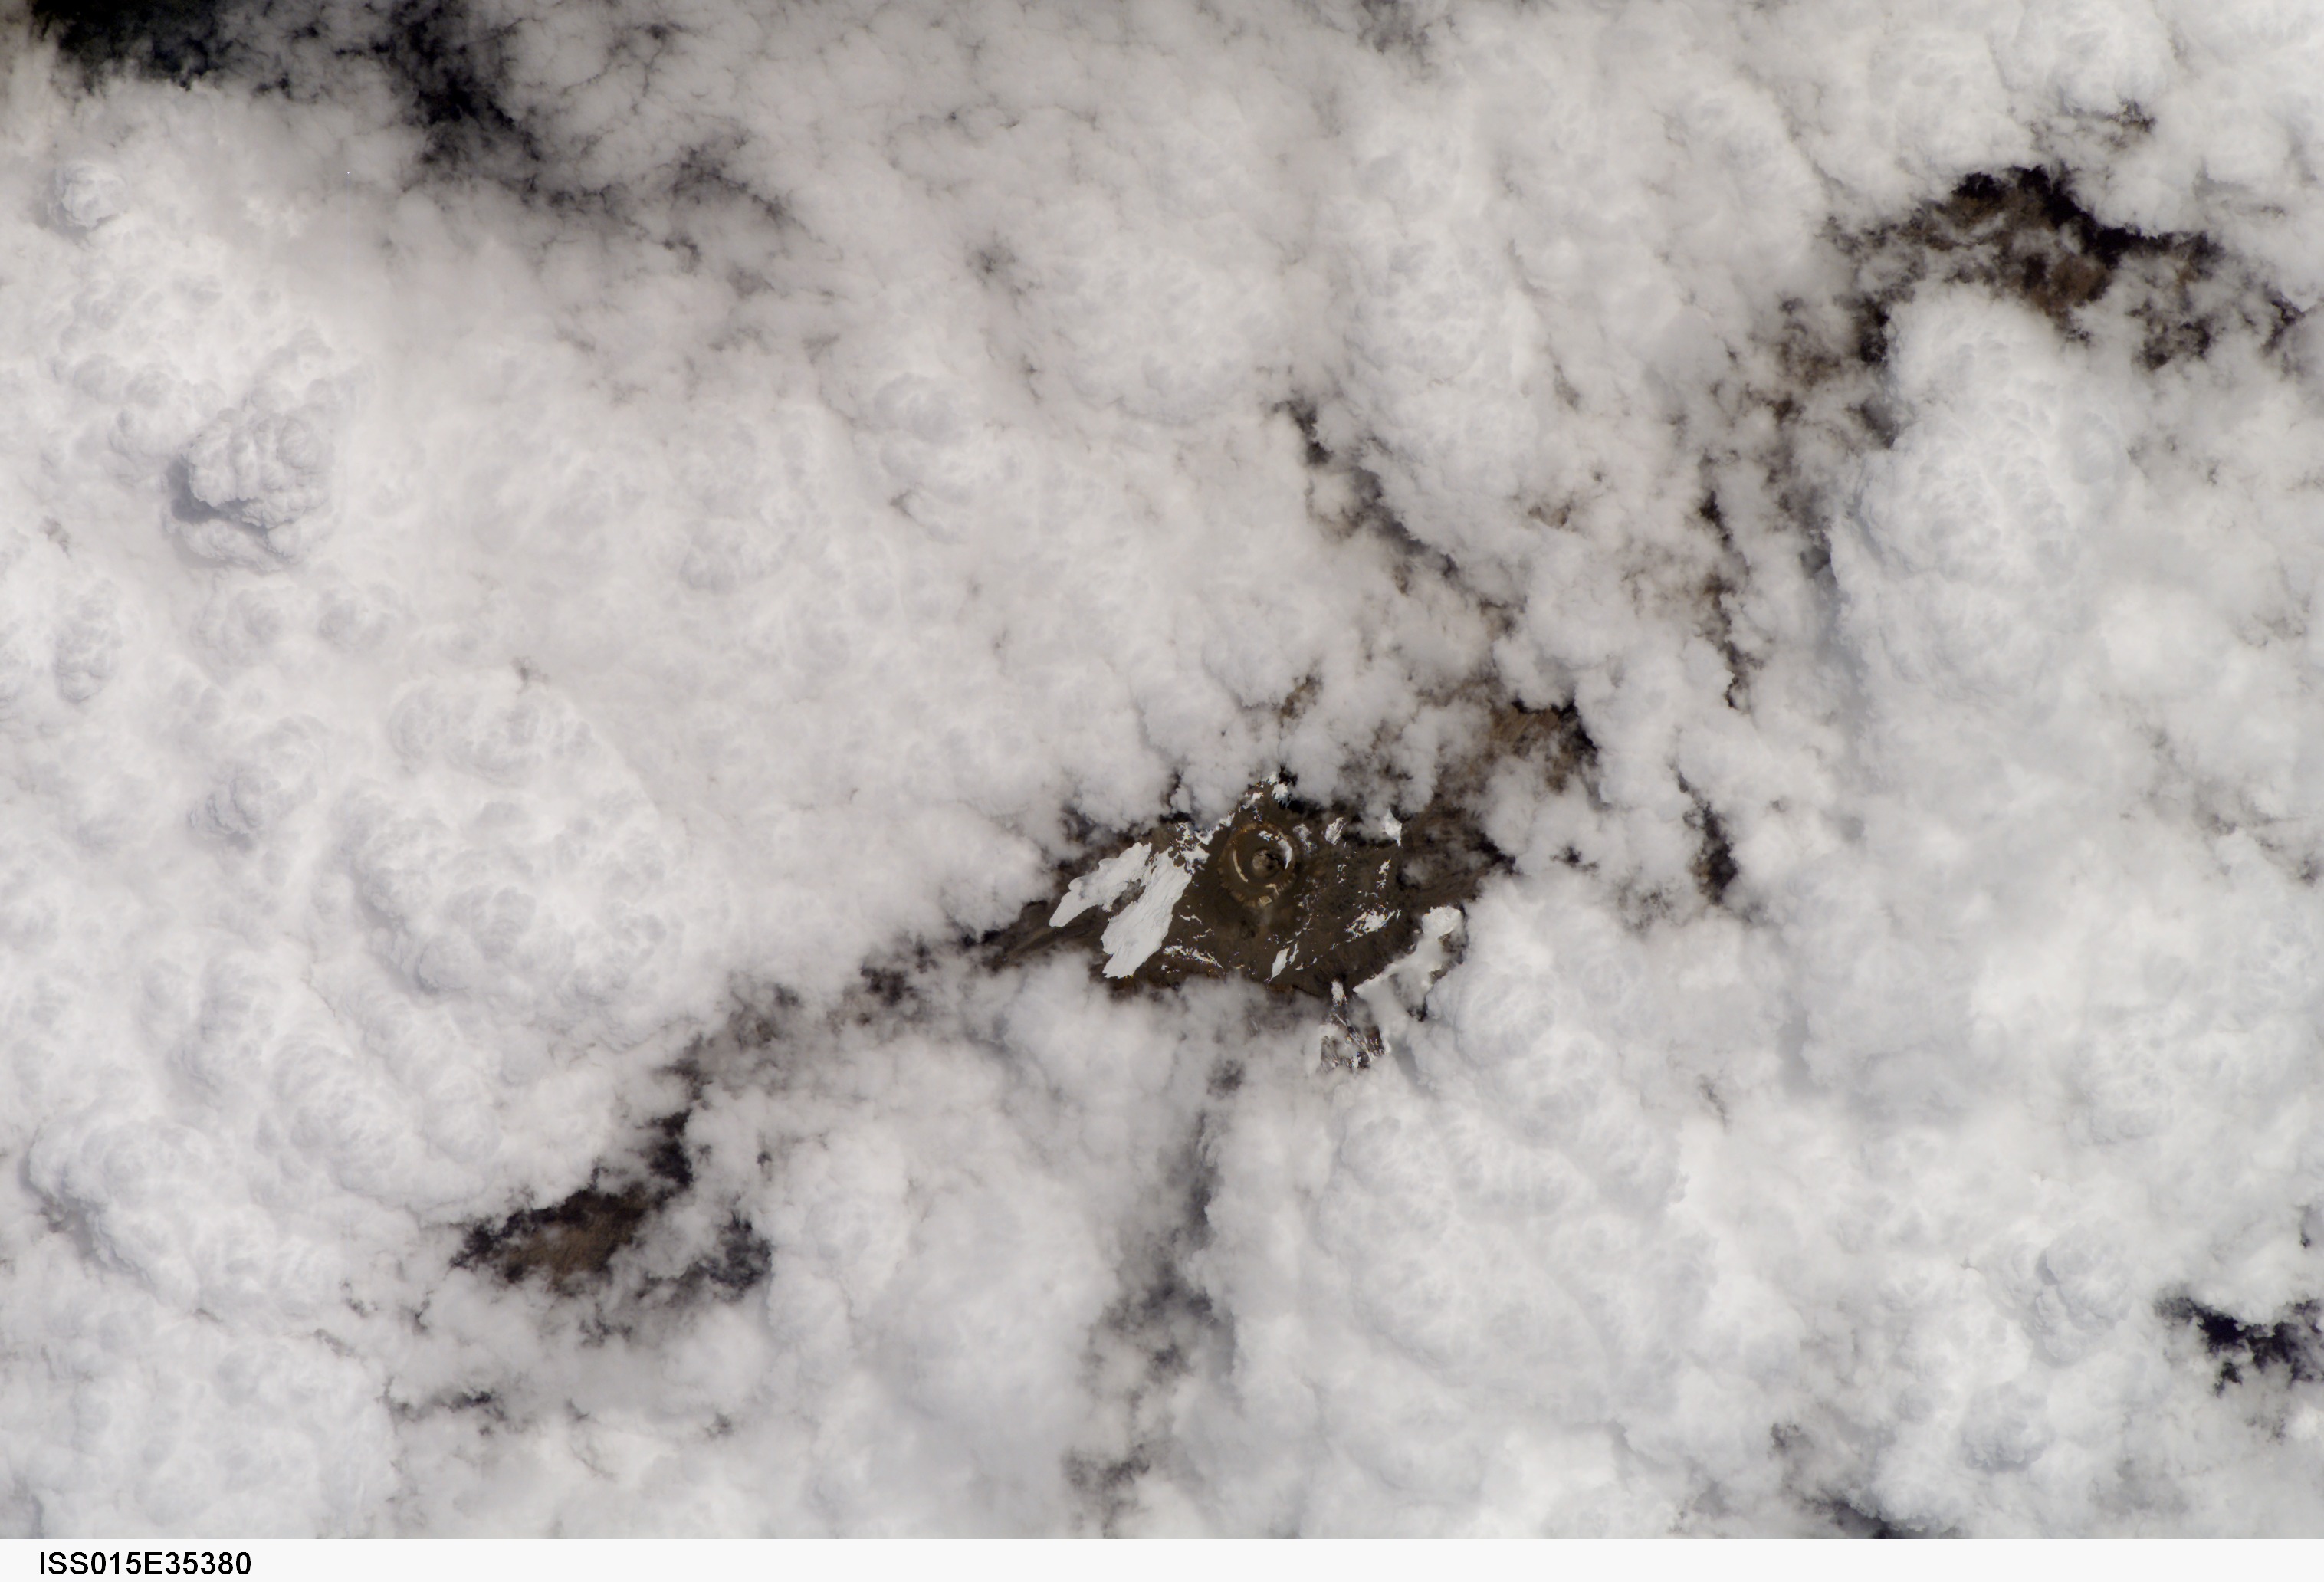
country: TANZANIA
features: MT. KILIMANJARO, GLACIERS, CL.
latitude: -3.0
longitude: 37.3
